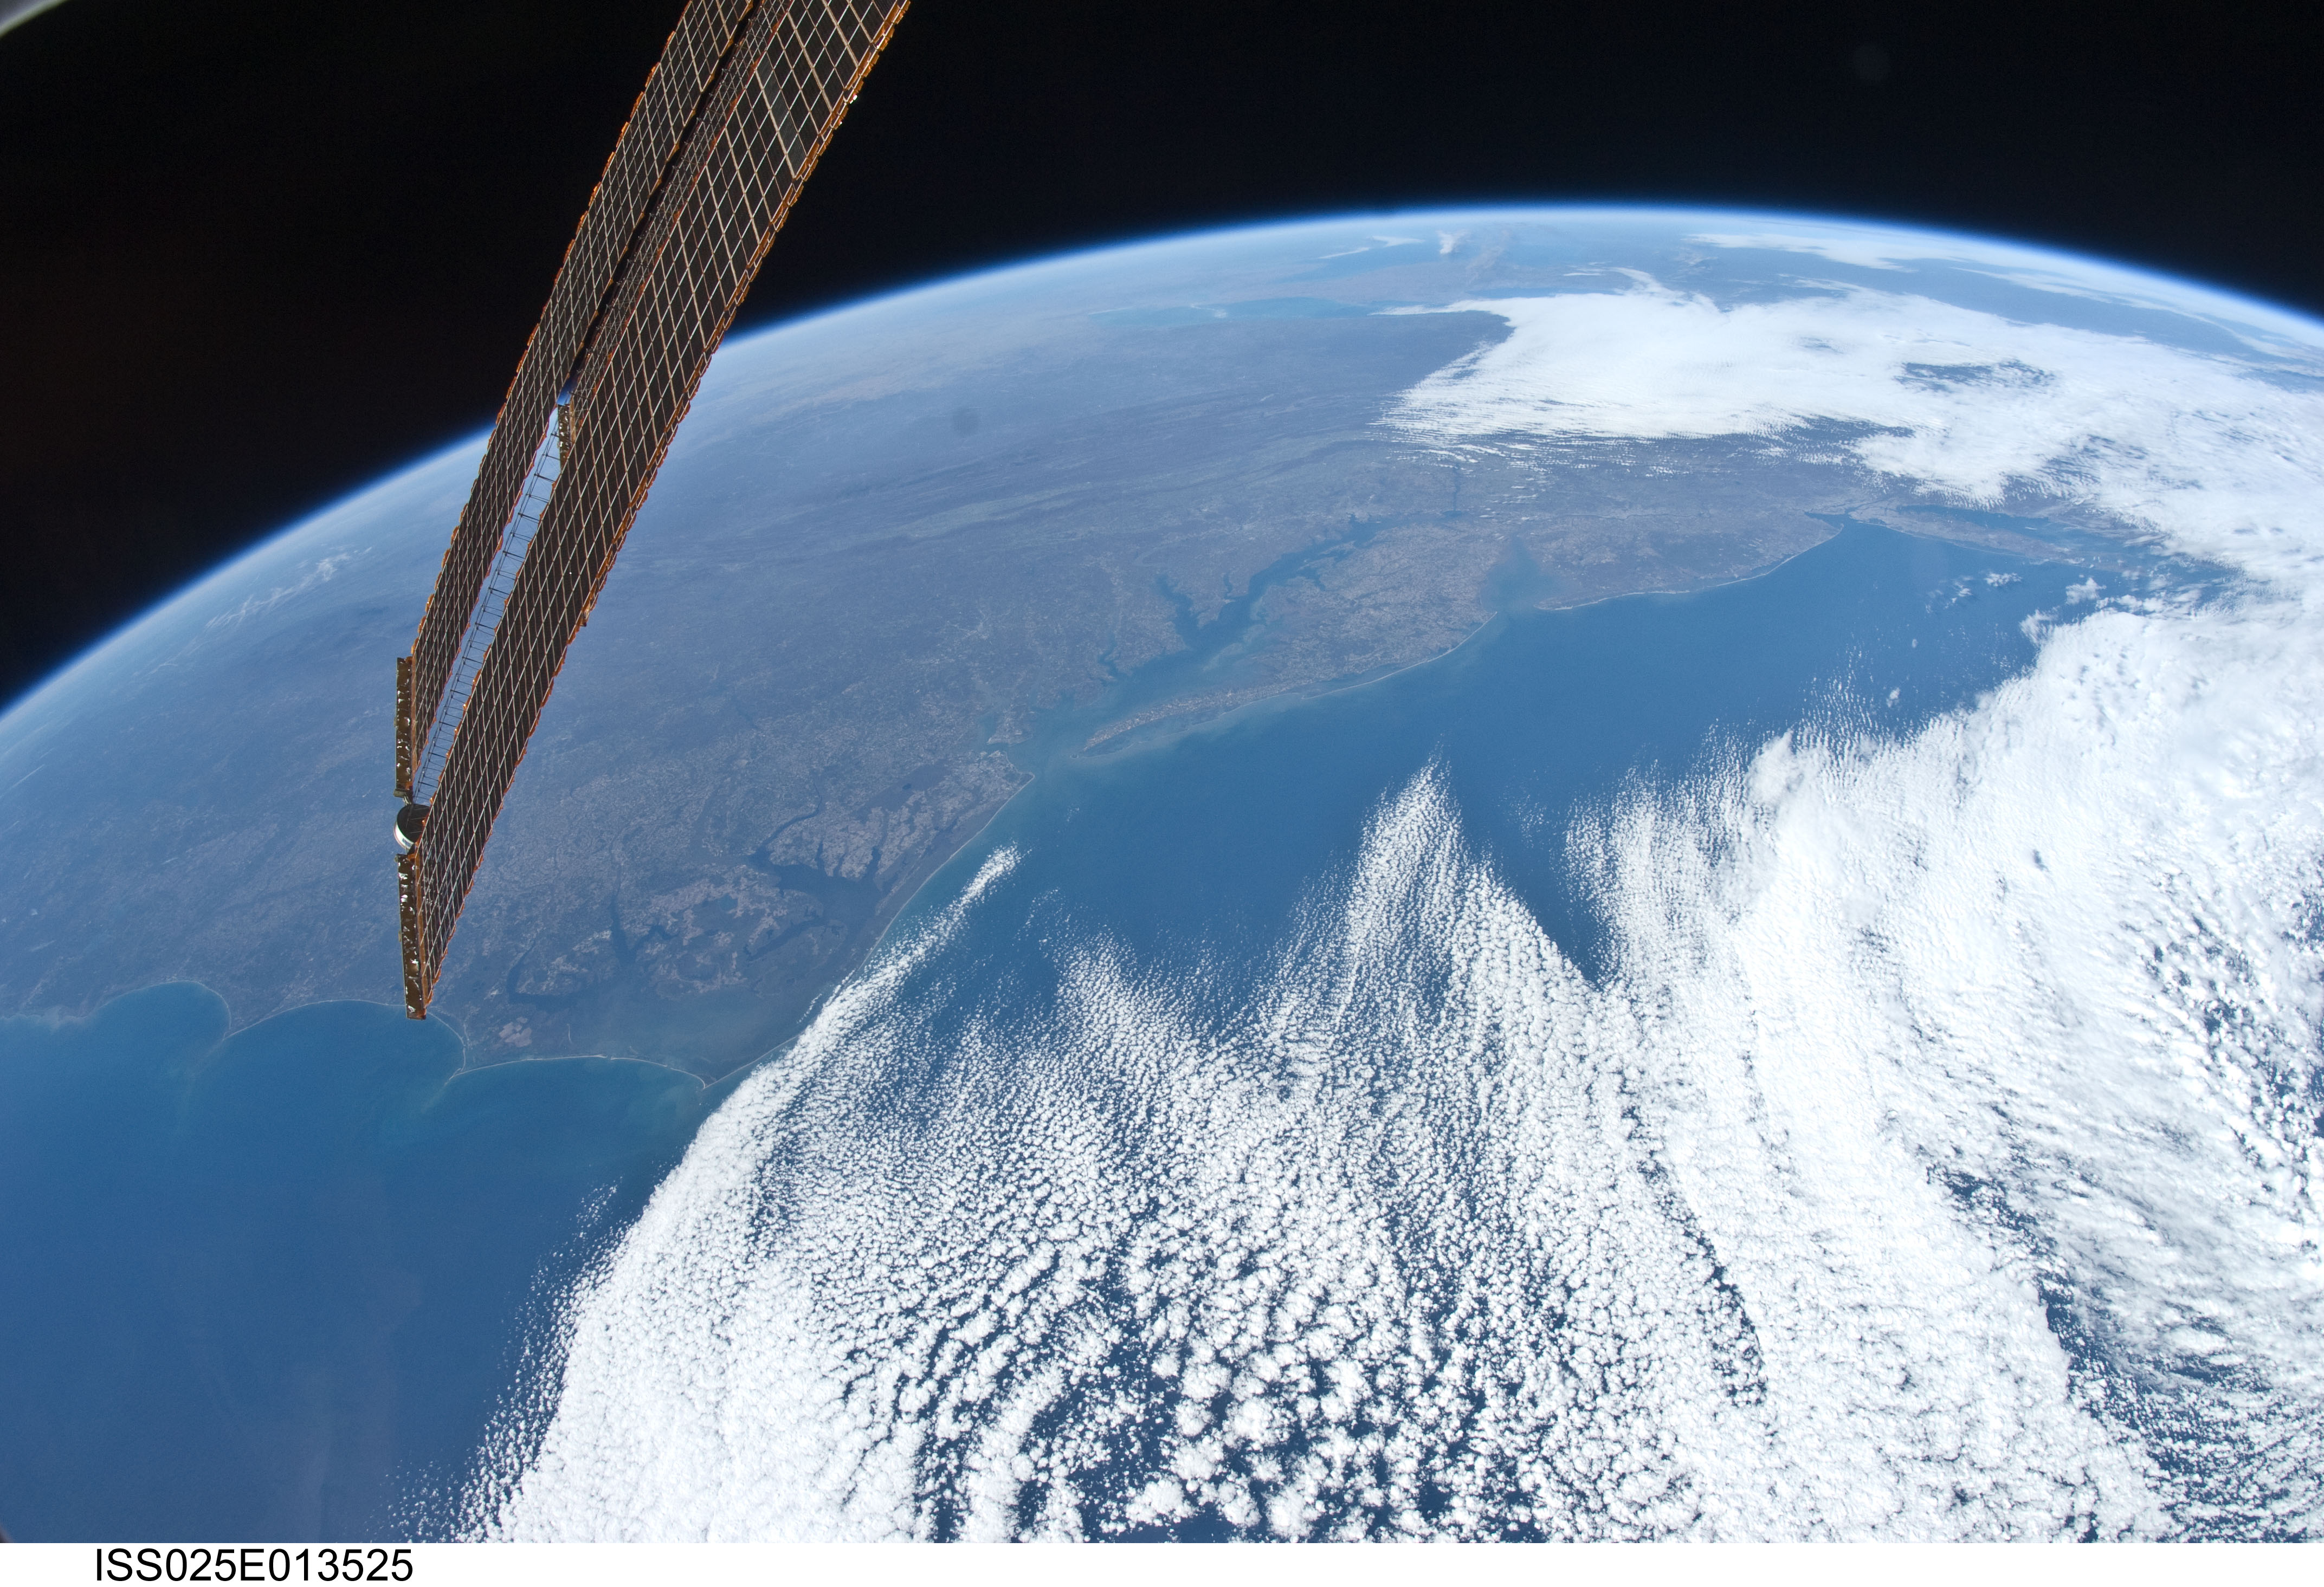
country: USA-MARYLAND
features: PAN-ATLANTIC O., PAMLICO-ALBEMARLE SOUND, CHESAPEAKE B., ISS, DELAWARE B.
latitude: 37.0
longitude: -74.5
